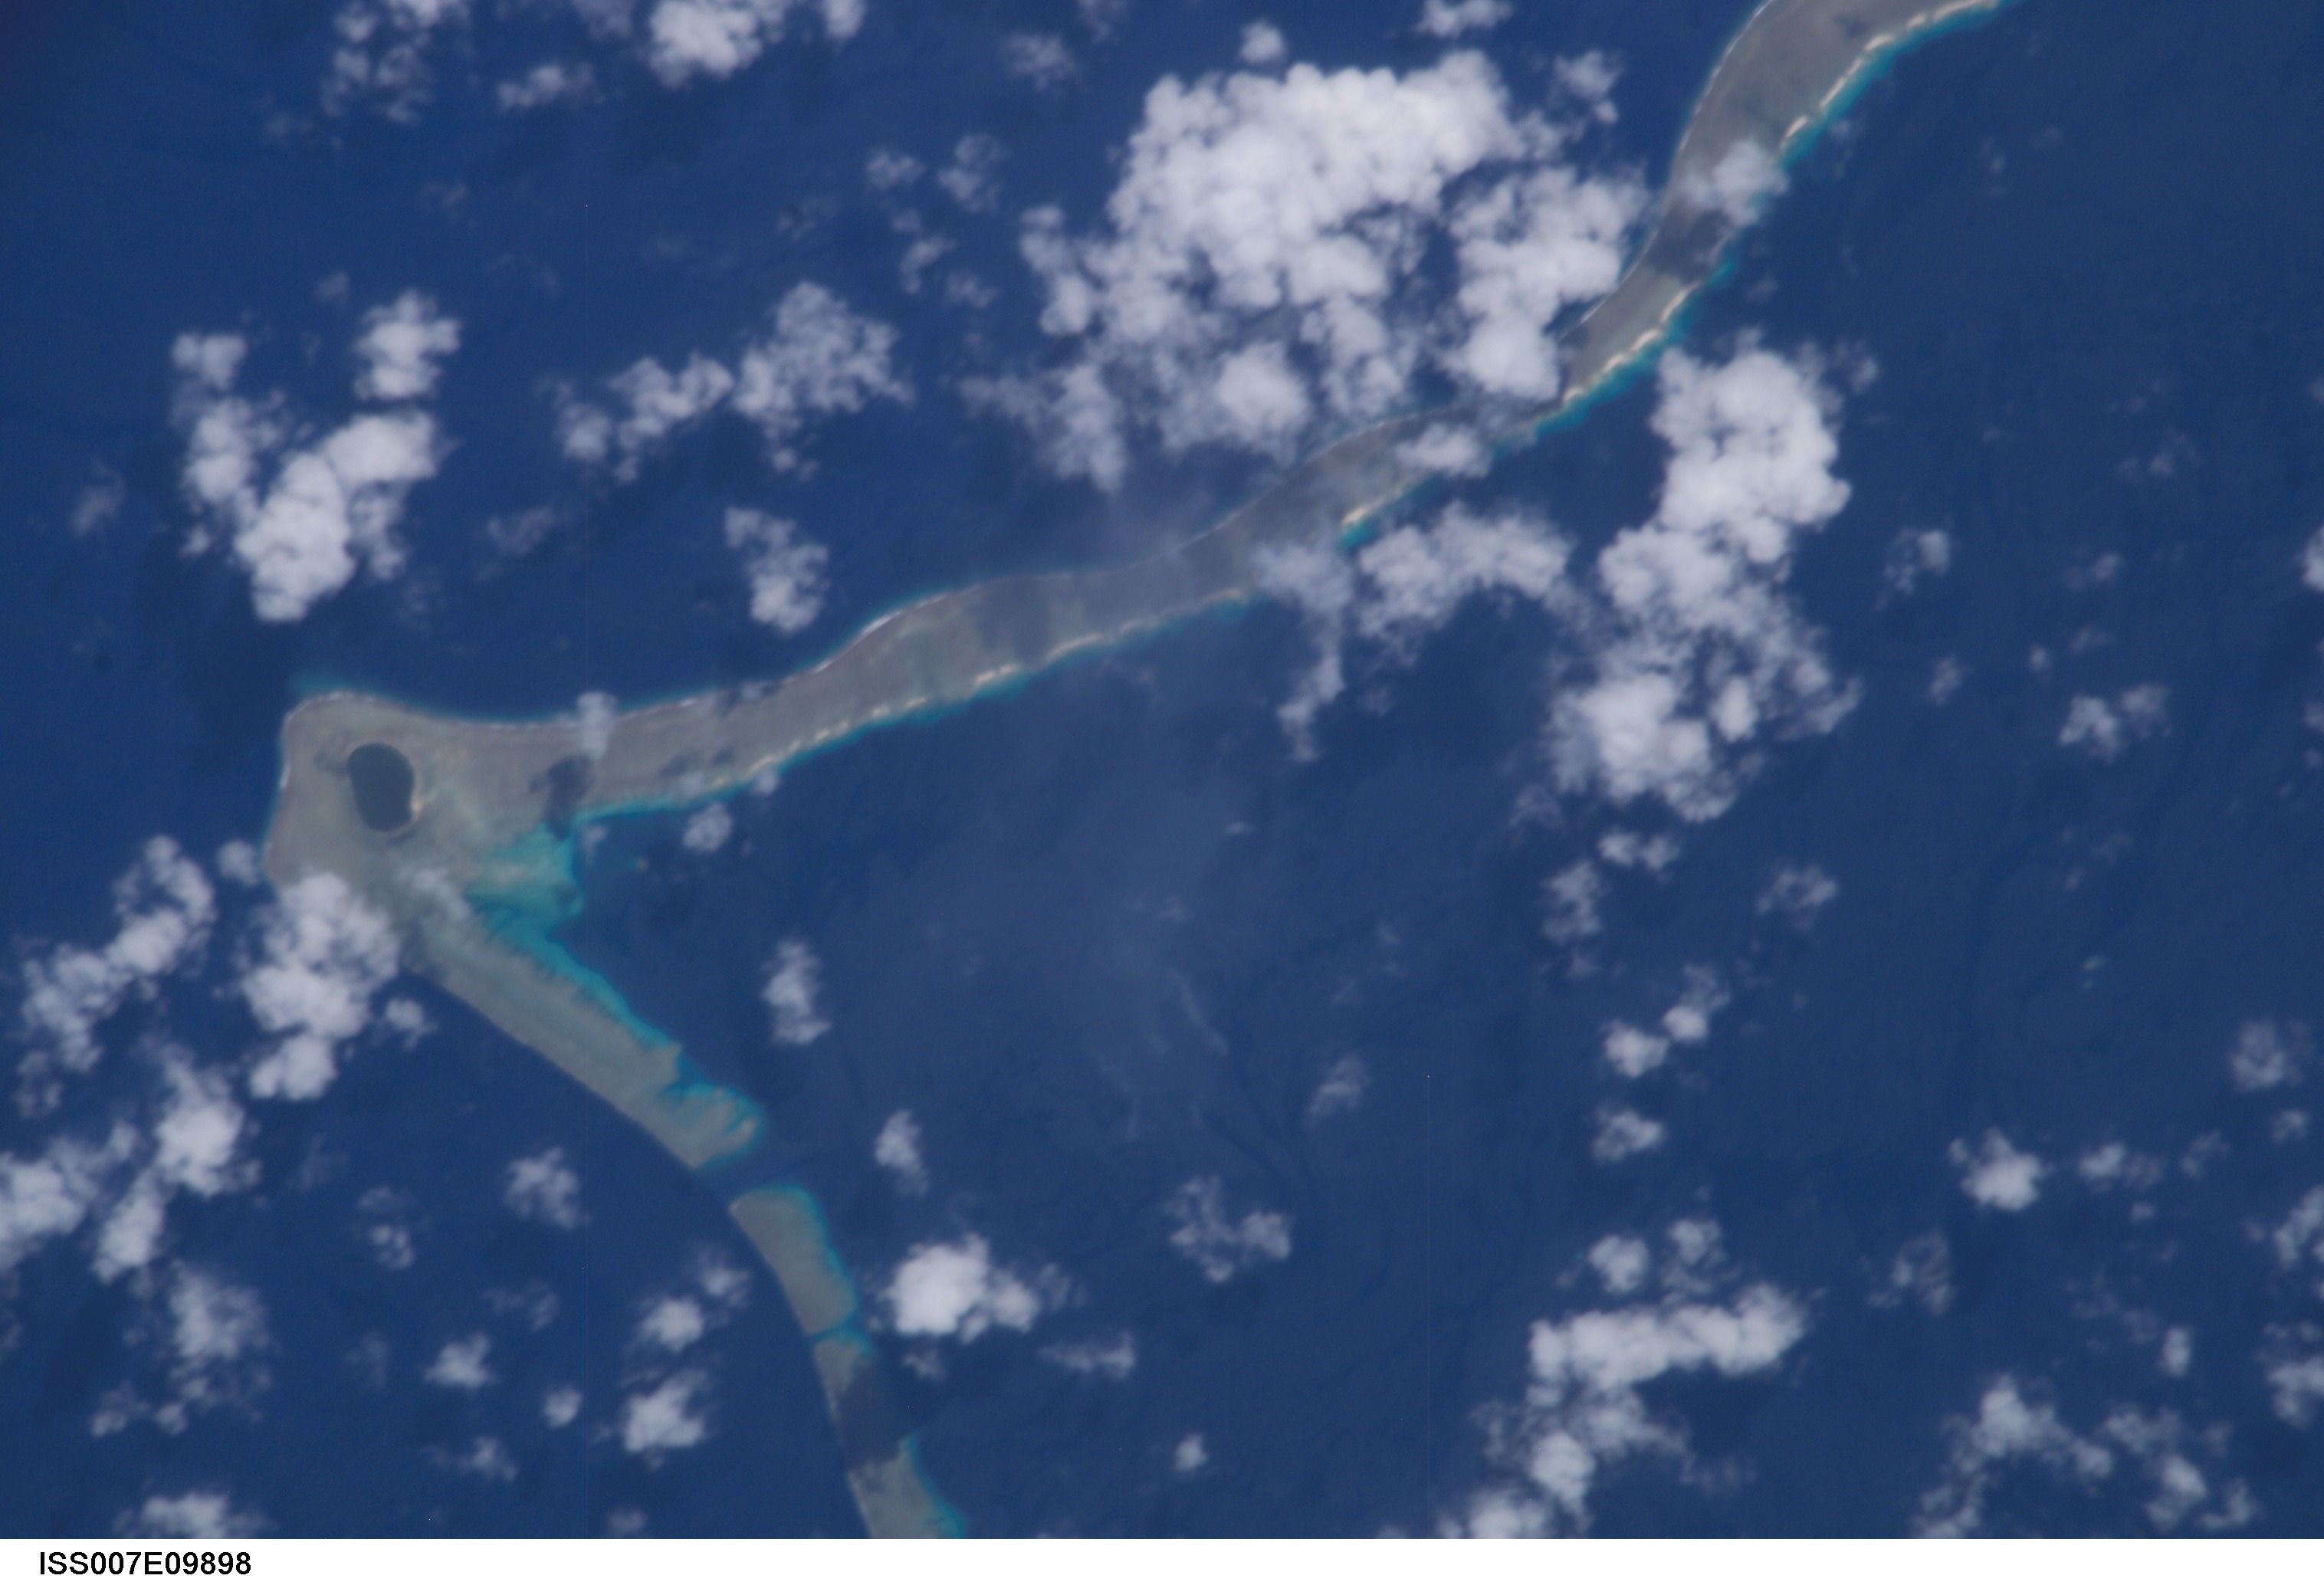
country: CAROLINE ISLANDS
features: NOMWIN ATOLL, IGUP, CORAL REEFS
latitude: 8.5
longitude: 152.0
